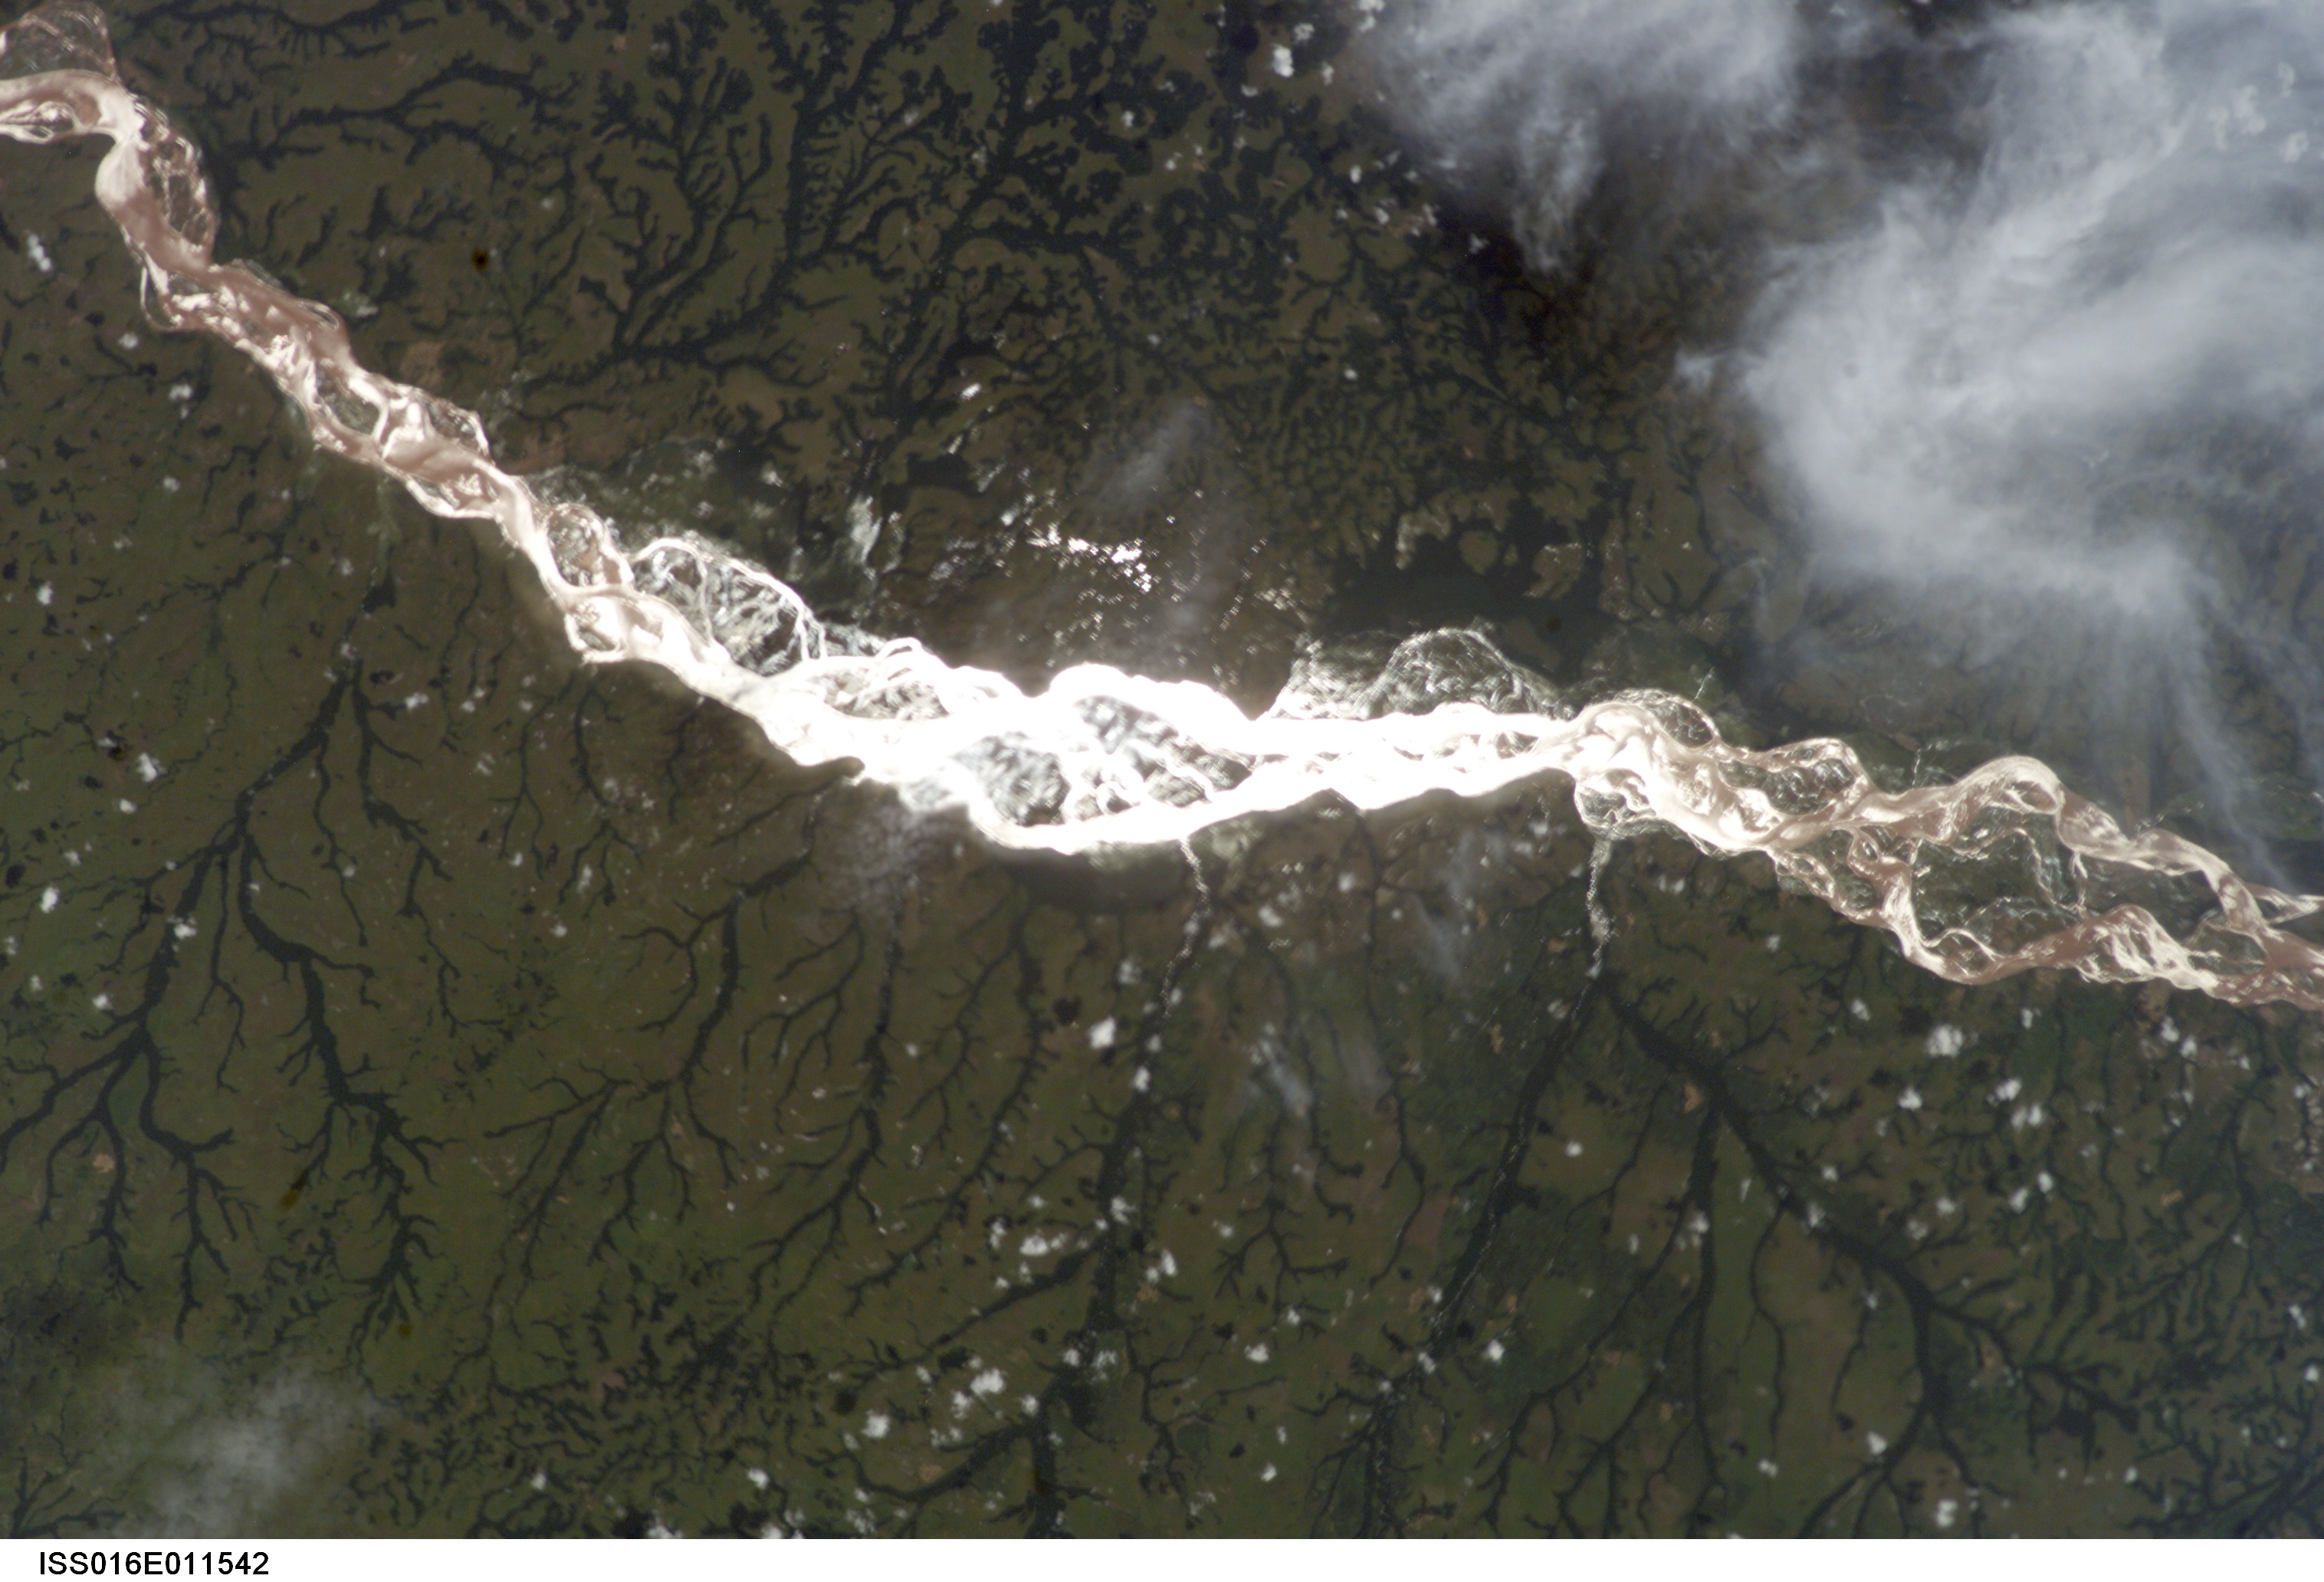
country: DEM. REP. OF CONGO
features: KASAI RIVER, KINZIA, SUNGLINT
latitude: -3.5
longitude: 18.5
